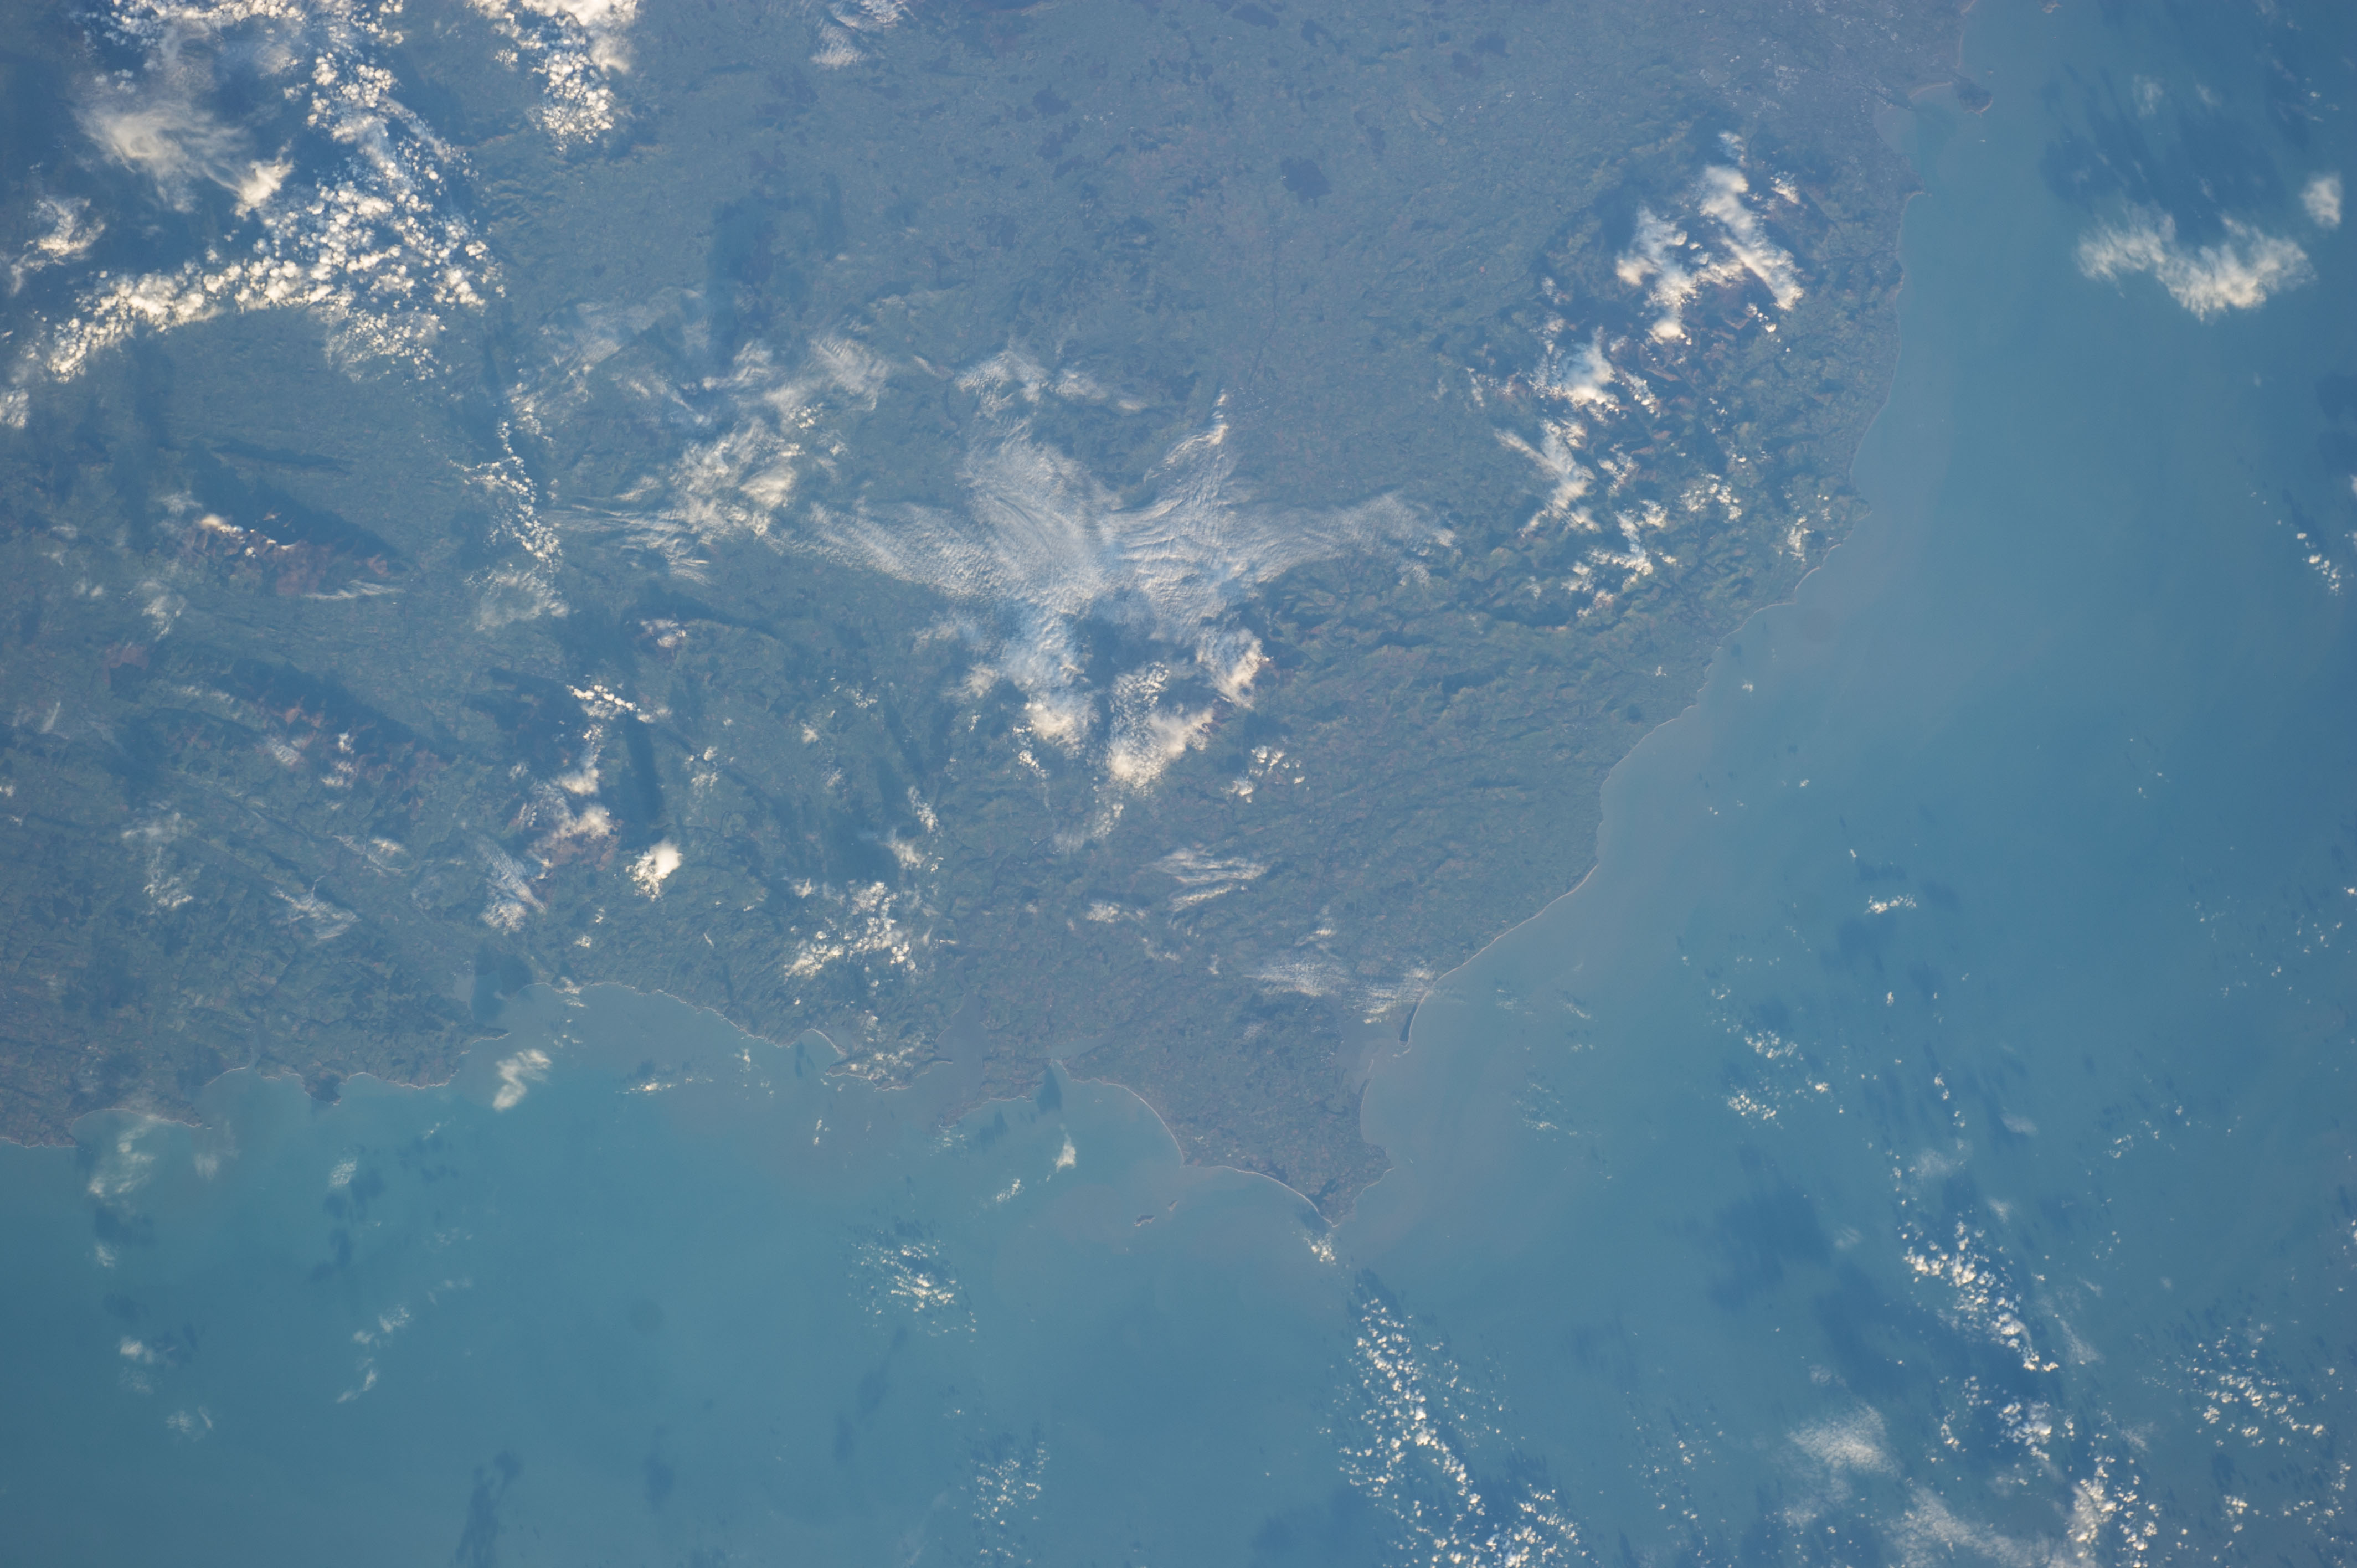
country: IRELAND
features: O.
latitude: 52.5
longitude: -7.0
